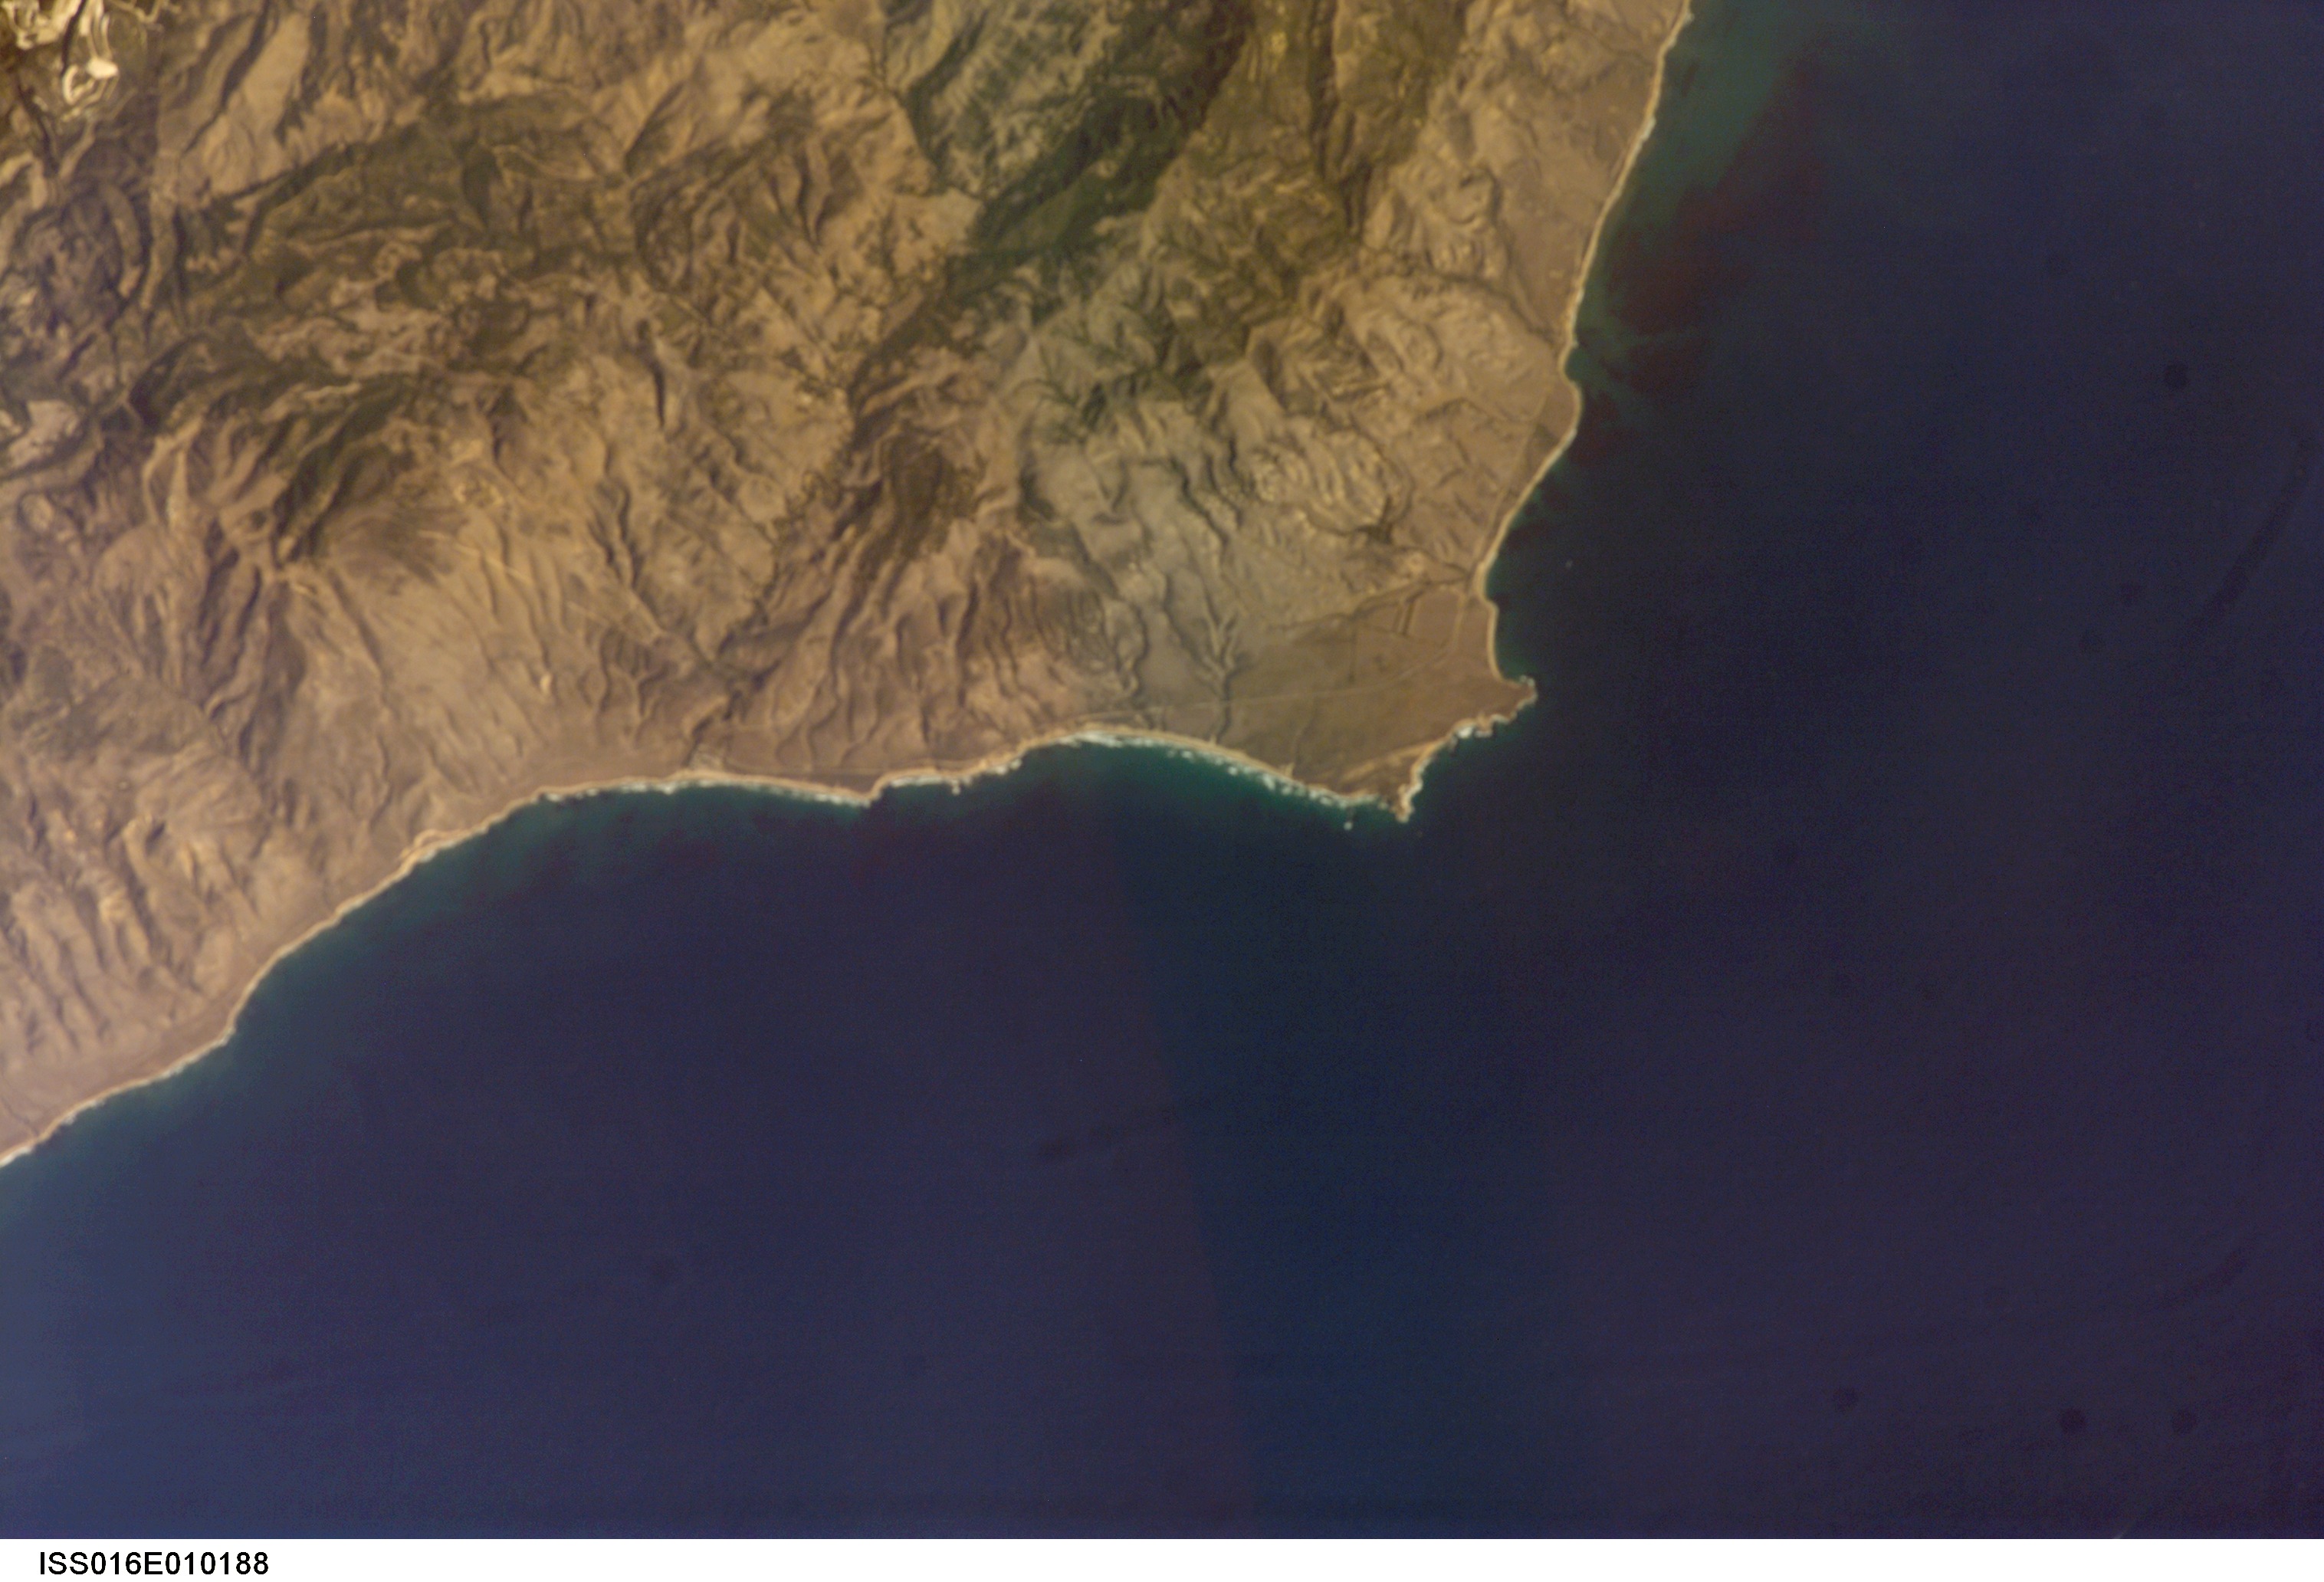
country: USA-CALIFORNIA
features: CONCEPTION POINT
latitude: 34.5
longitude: -120.5
